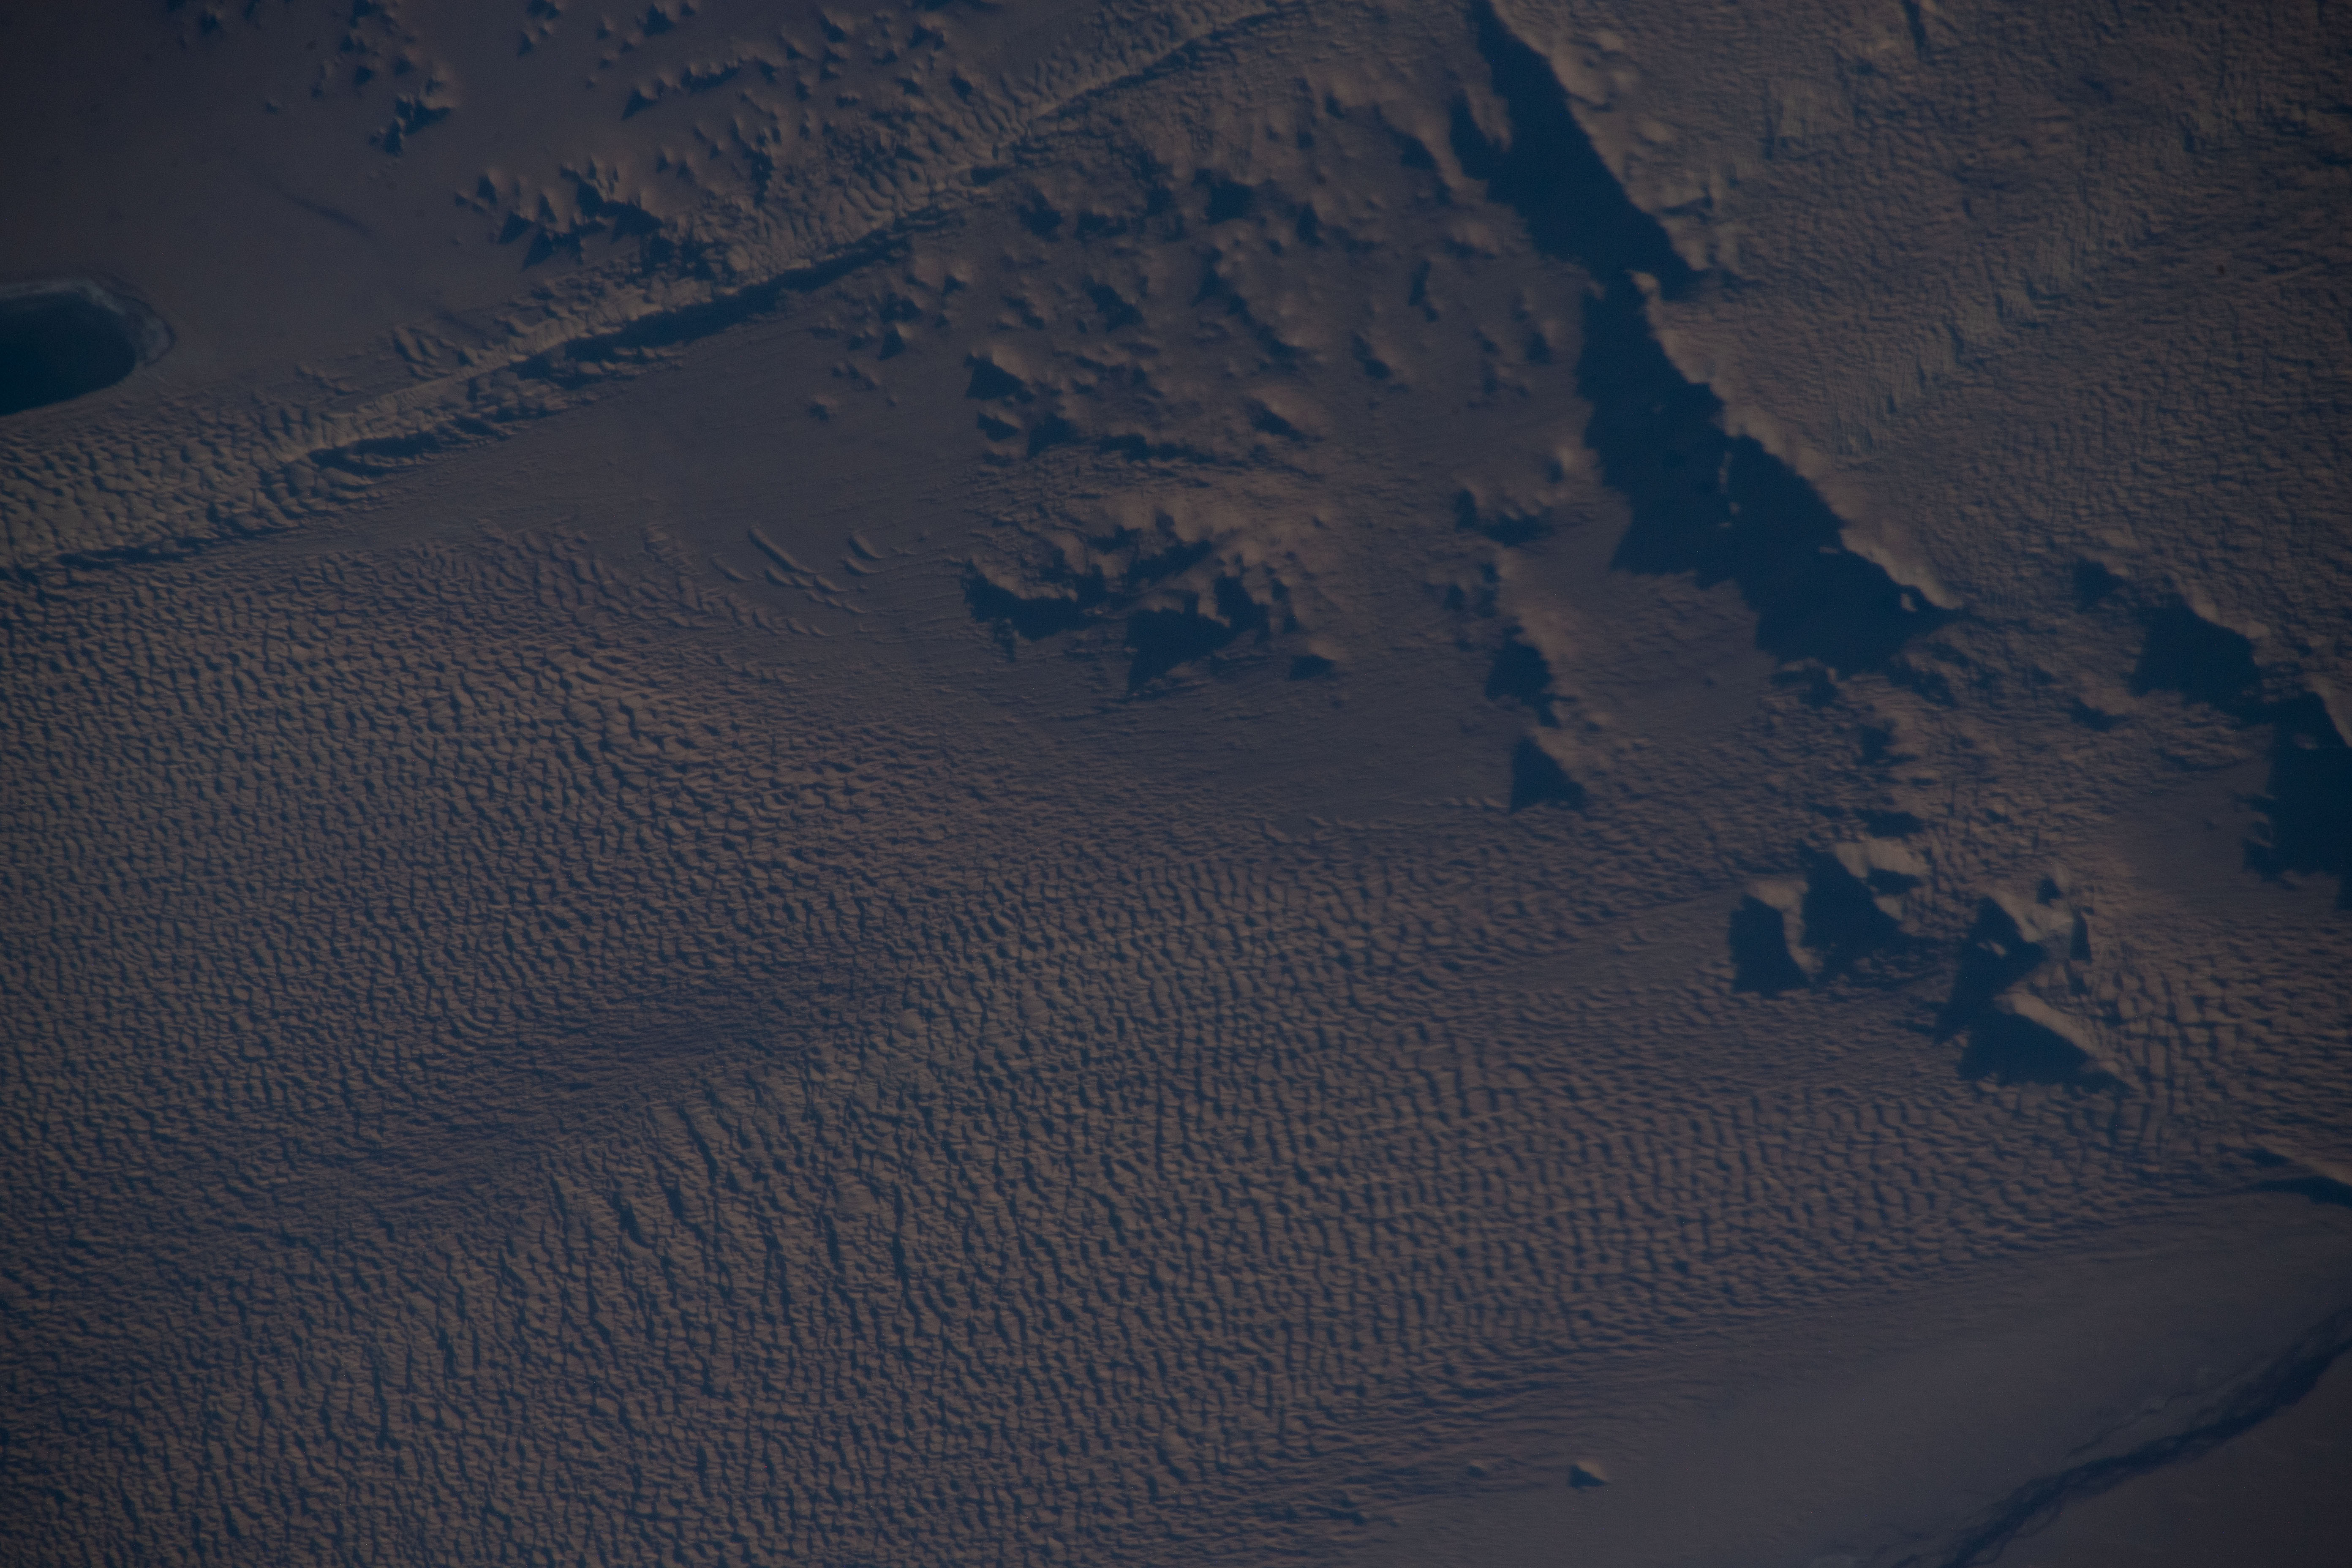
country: MONGOLIA
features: AND SANGIIN DALAI NUUR (LAKE),MONGOLIA,MONGOL ELS
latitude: 47.5
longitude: 94.8
